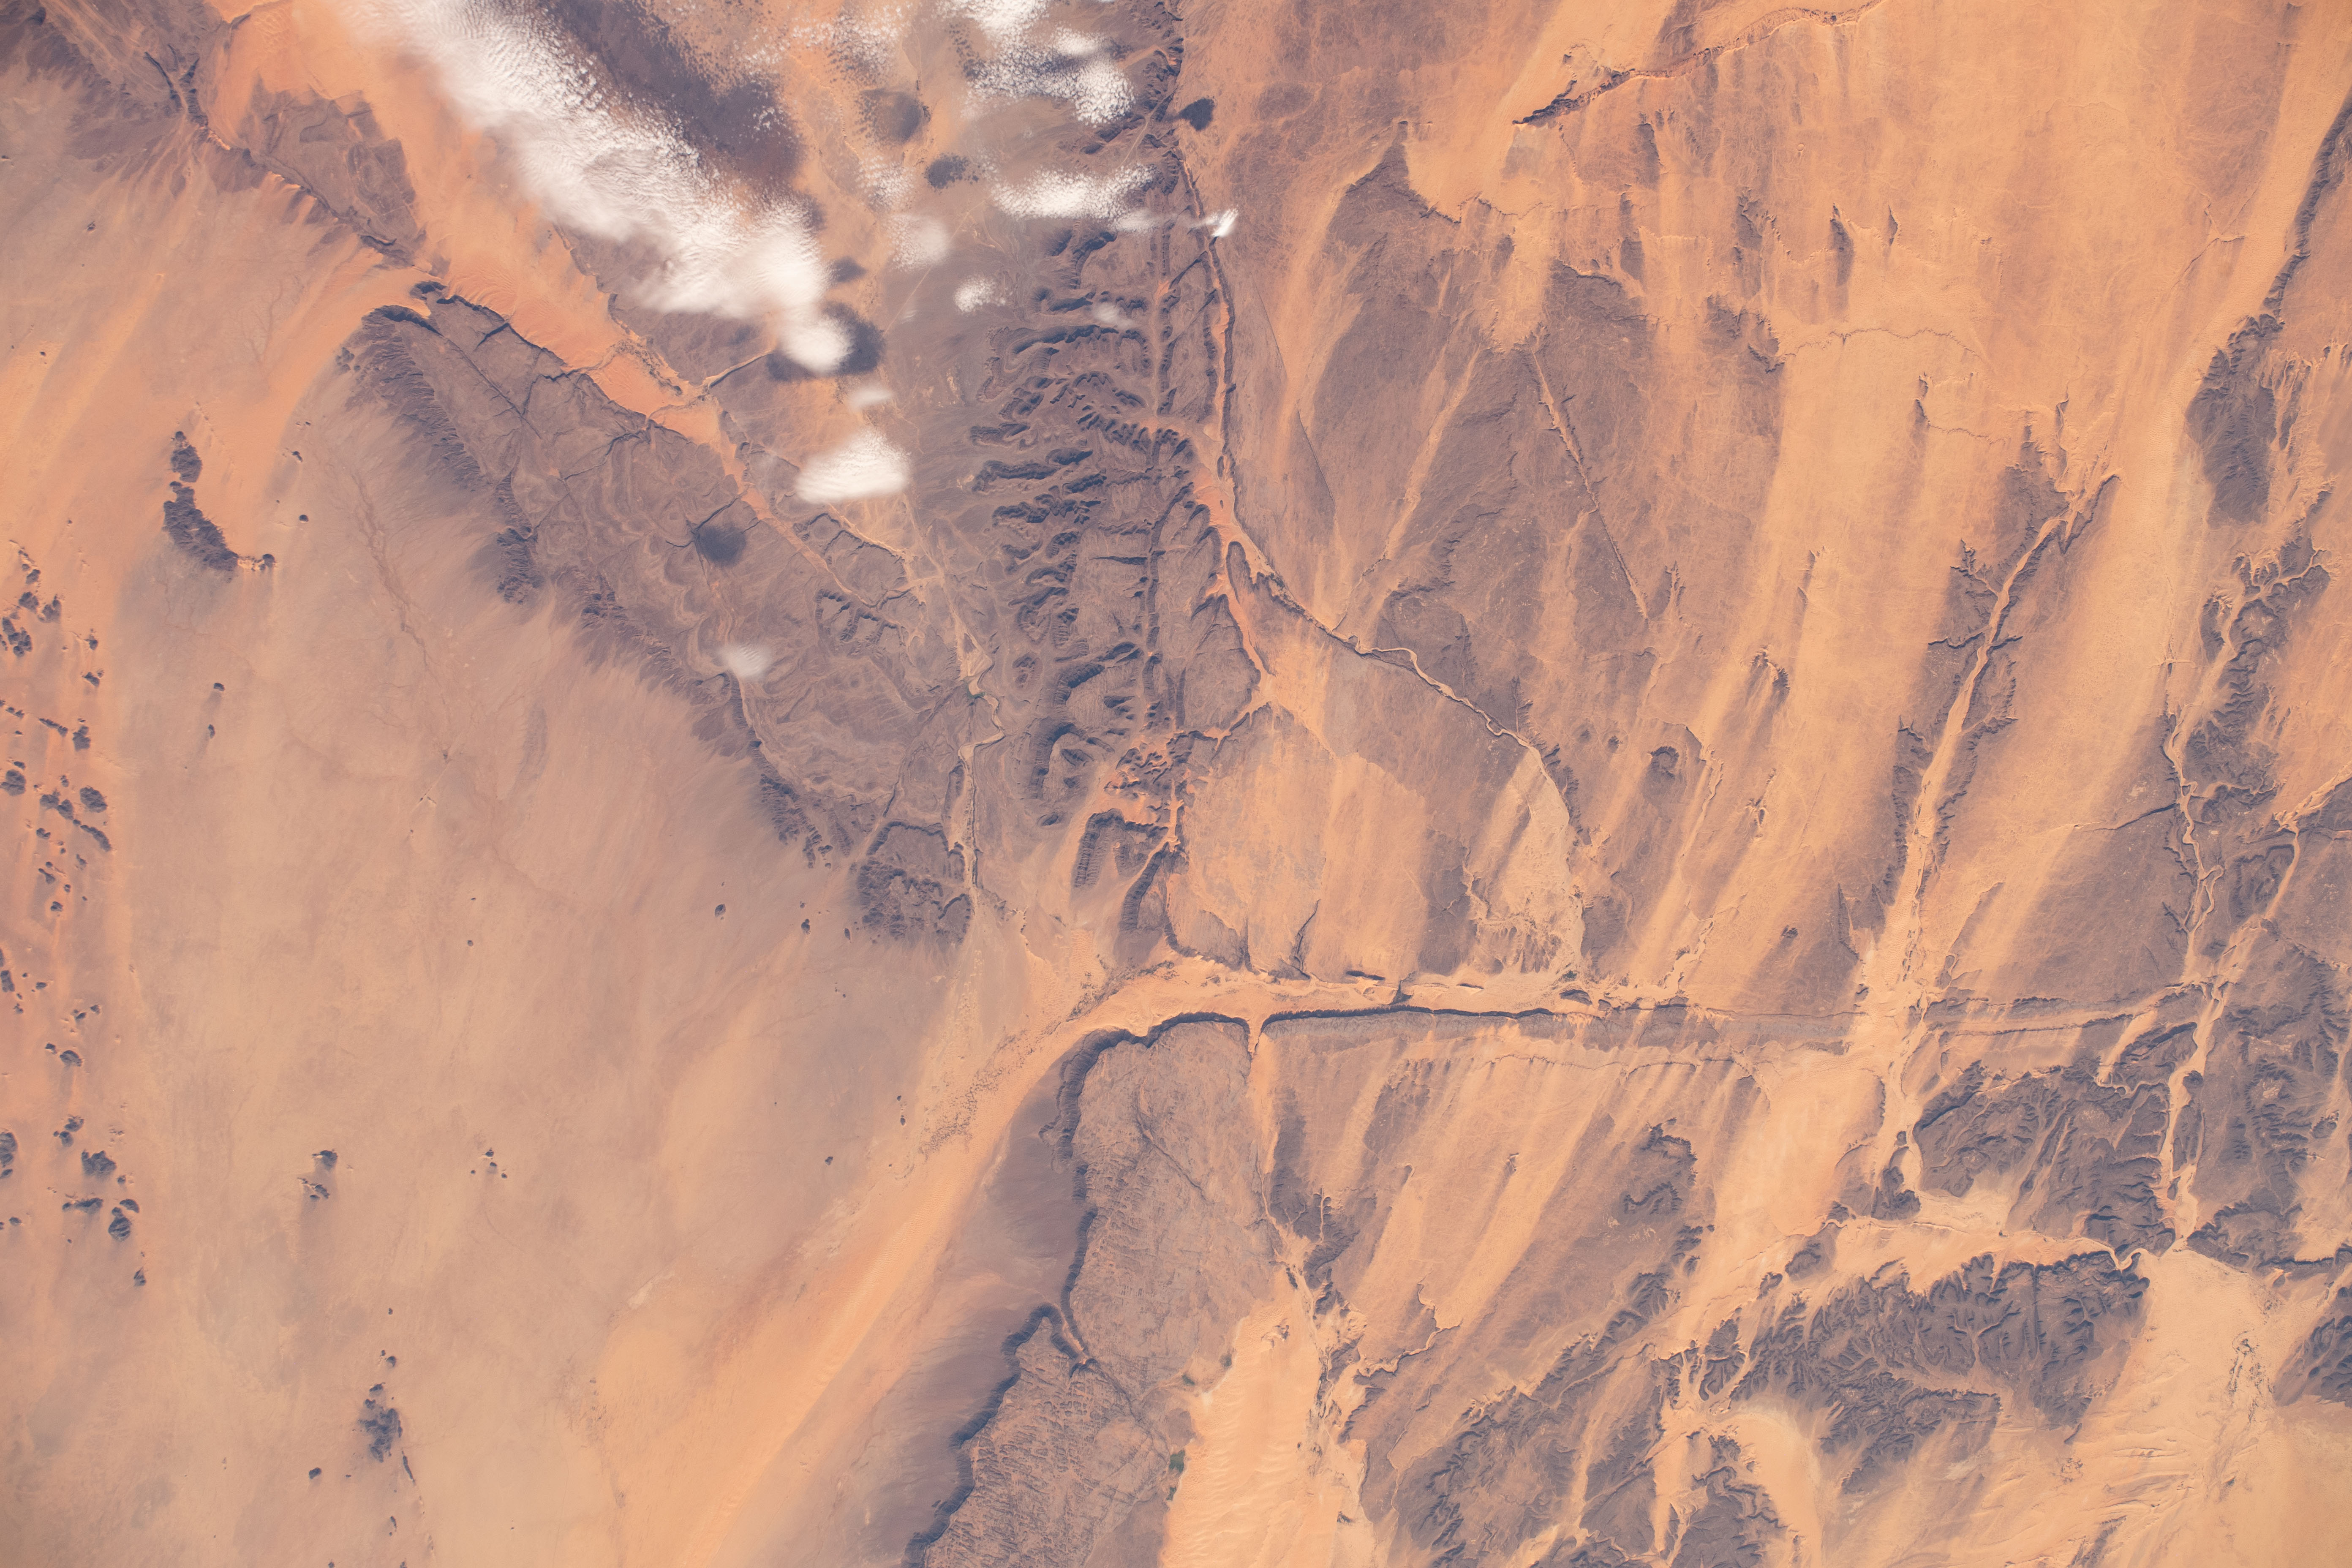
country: MAURITANIA
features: RICHAT STRUCTURE, ATAR
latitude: 20.2
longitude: -13.1
